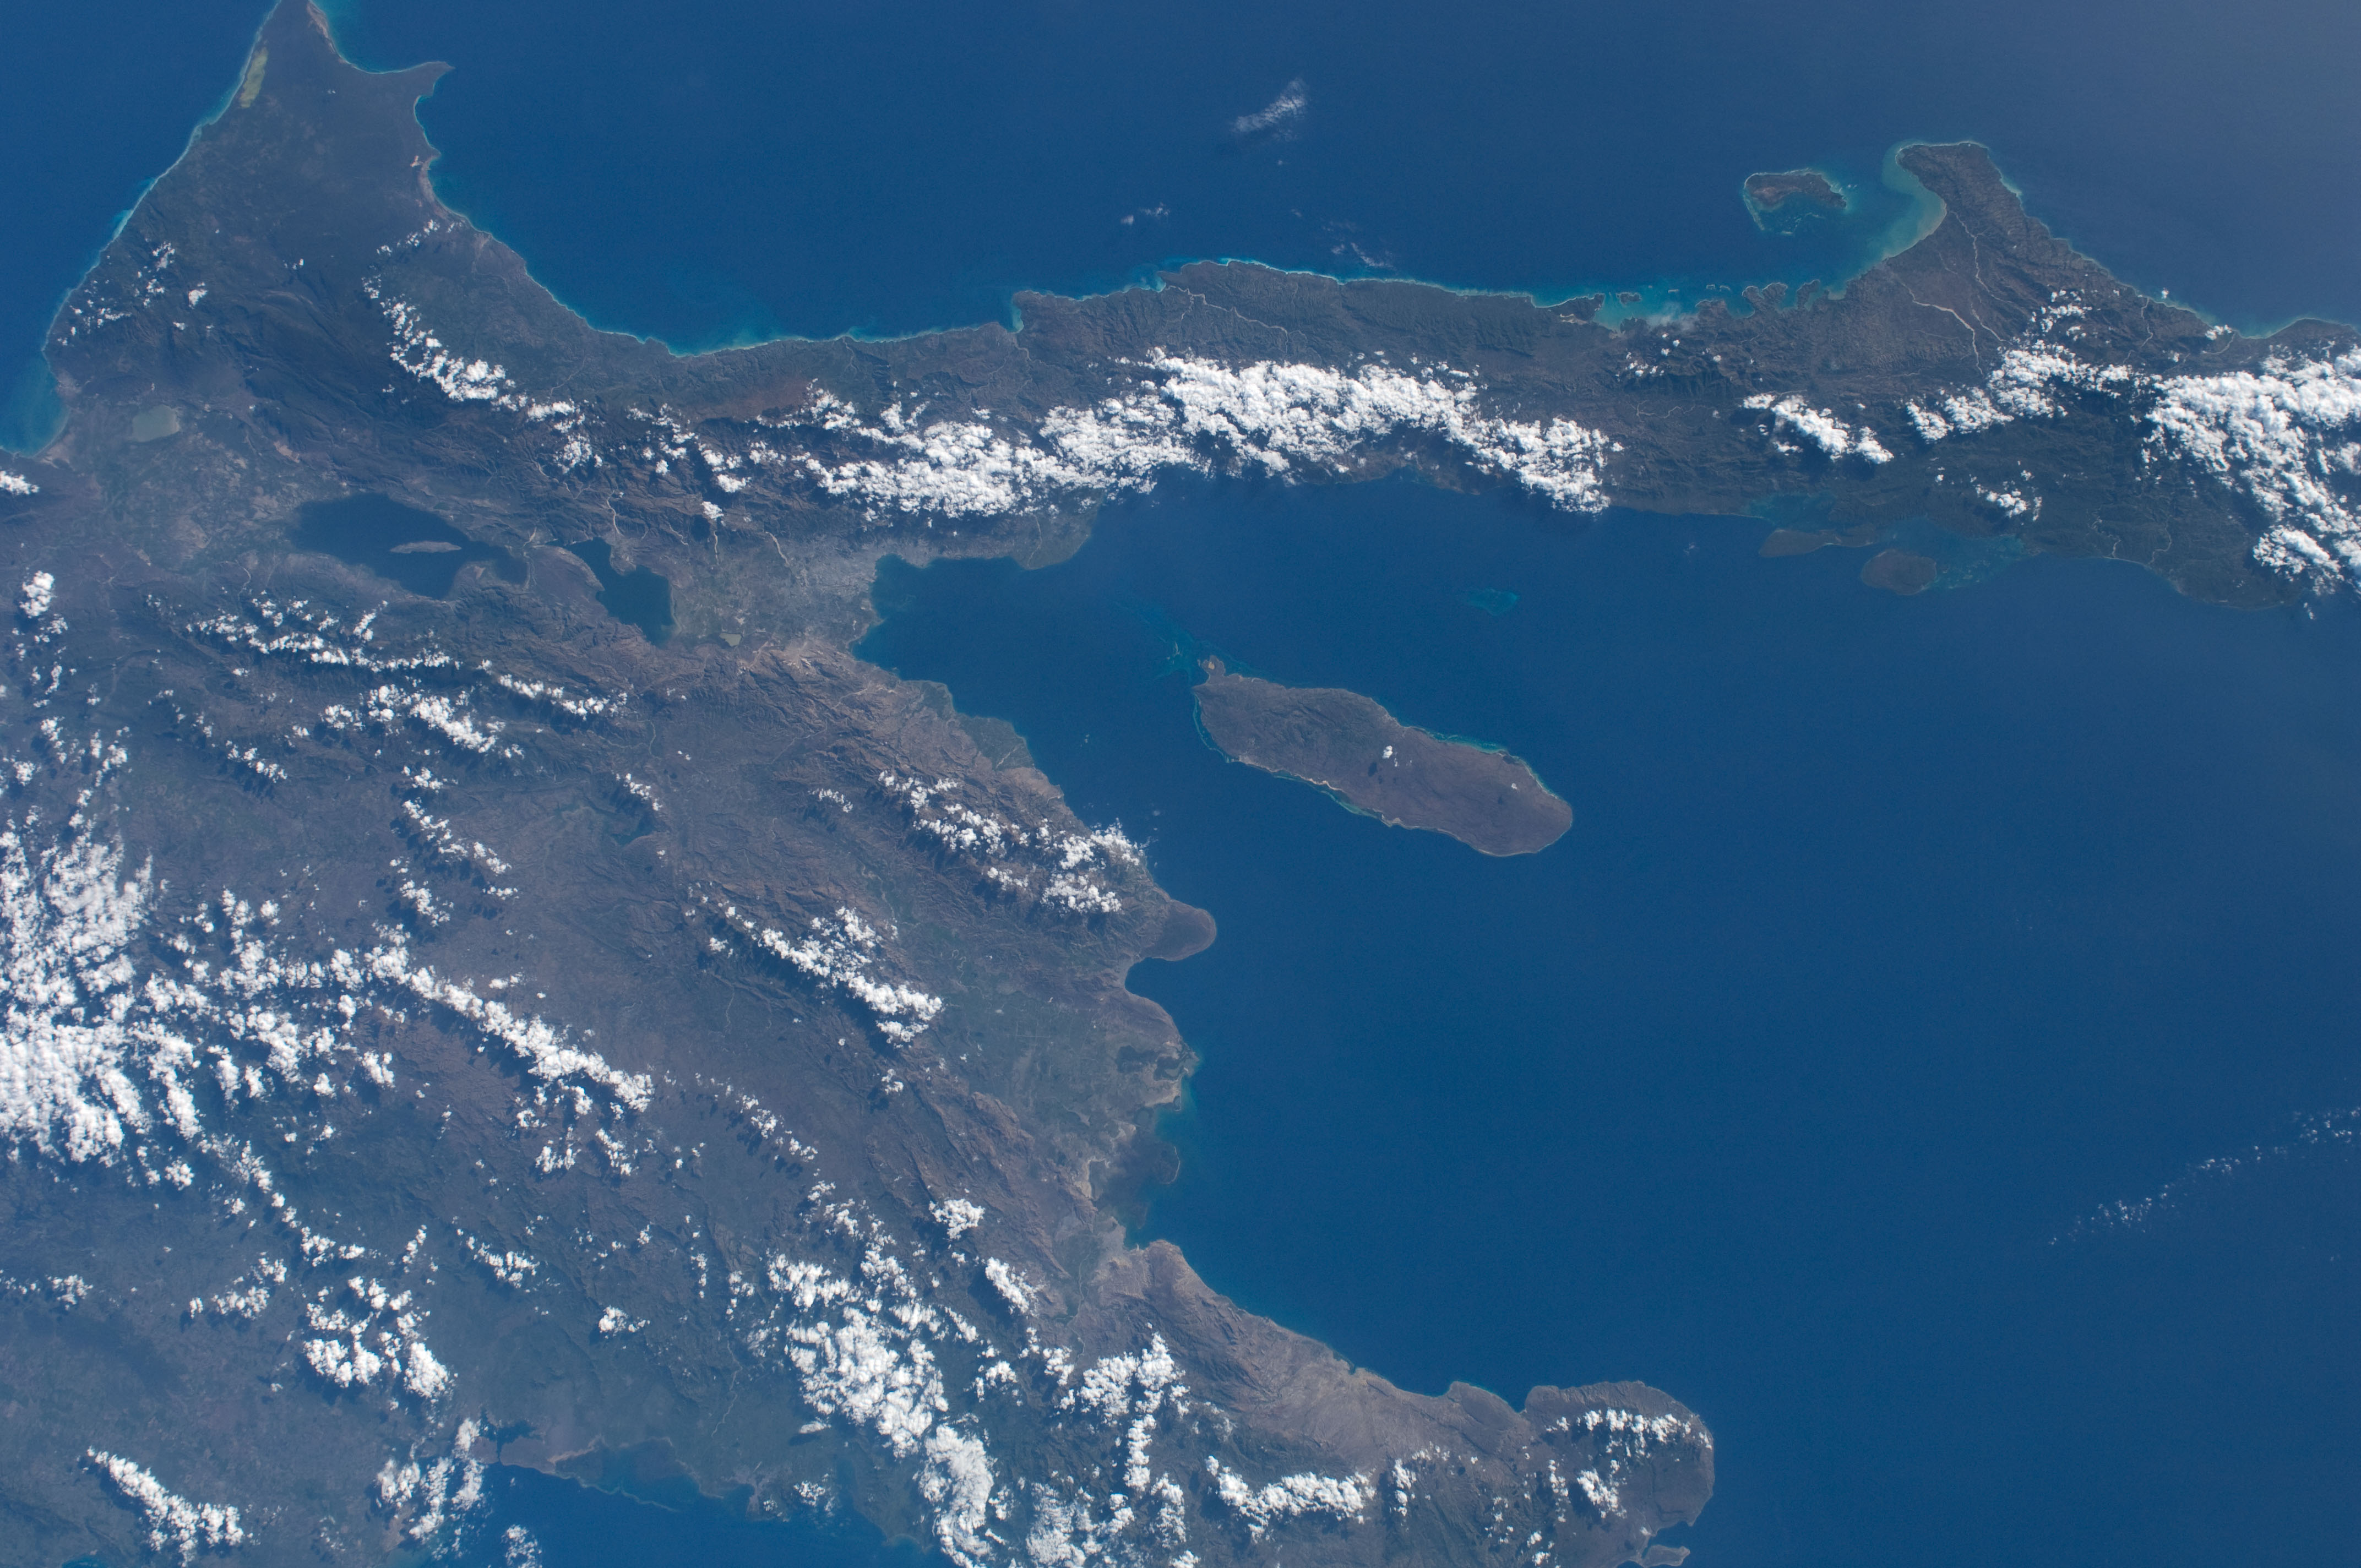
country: HAITI
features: CARIBBEAN S., PORT AU PRINCE, GONAVE I., ENRIQUILLO L.
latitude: 19.0
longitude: -73.0
